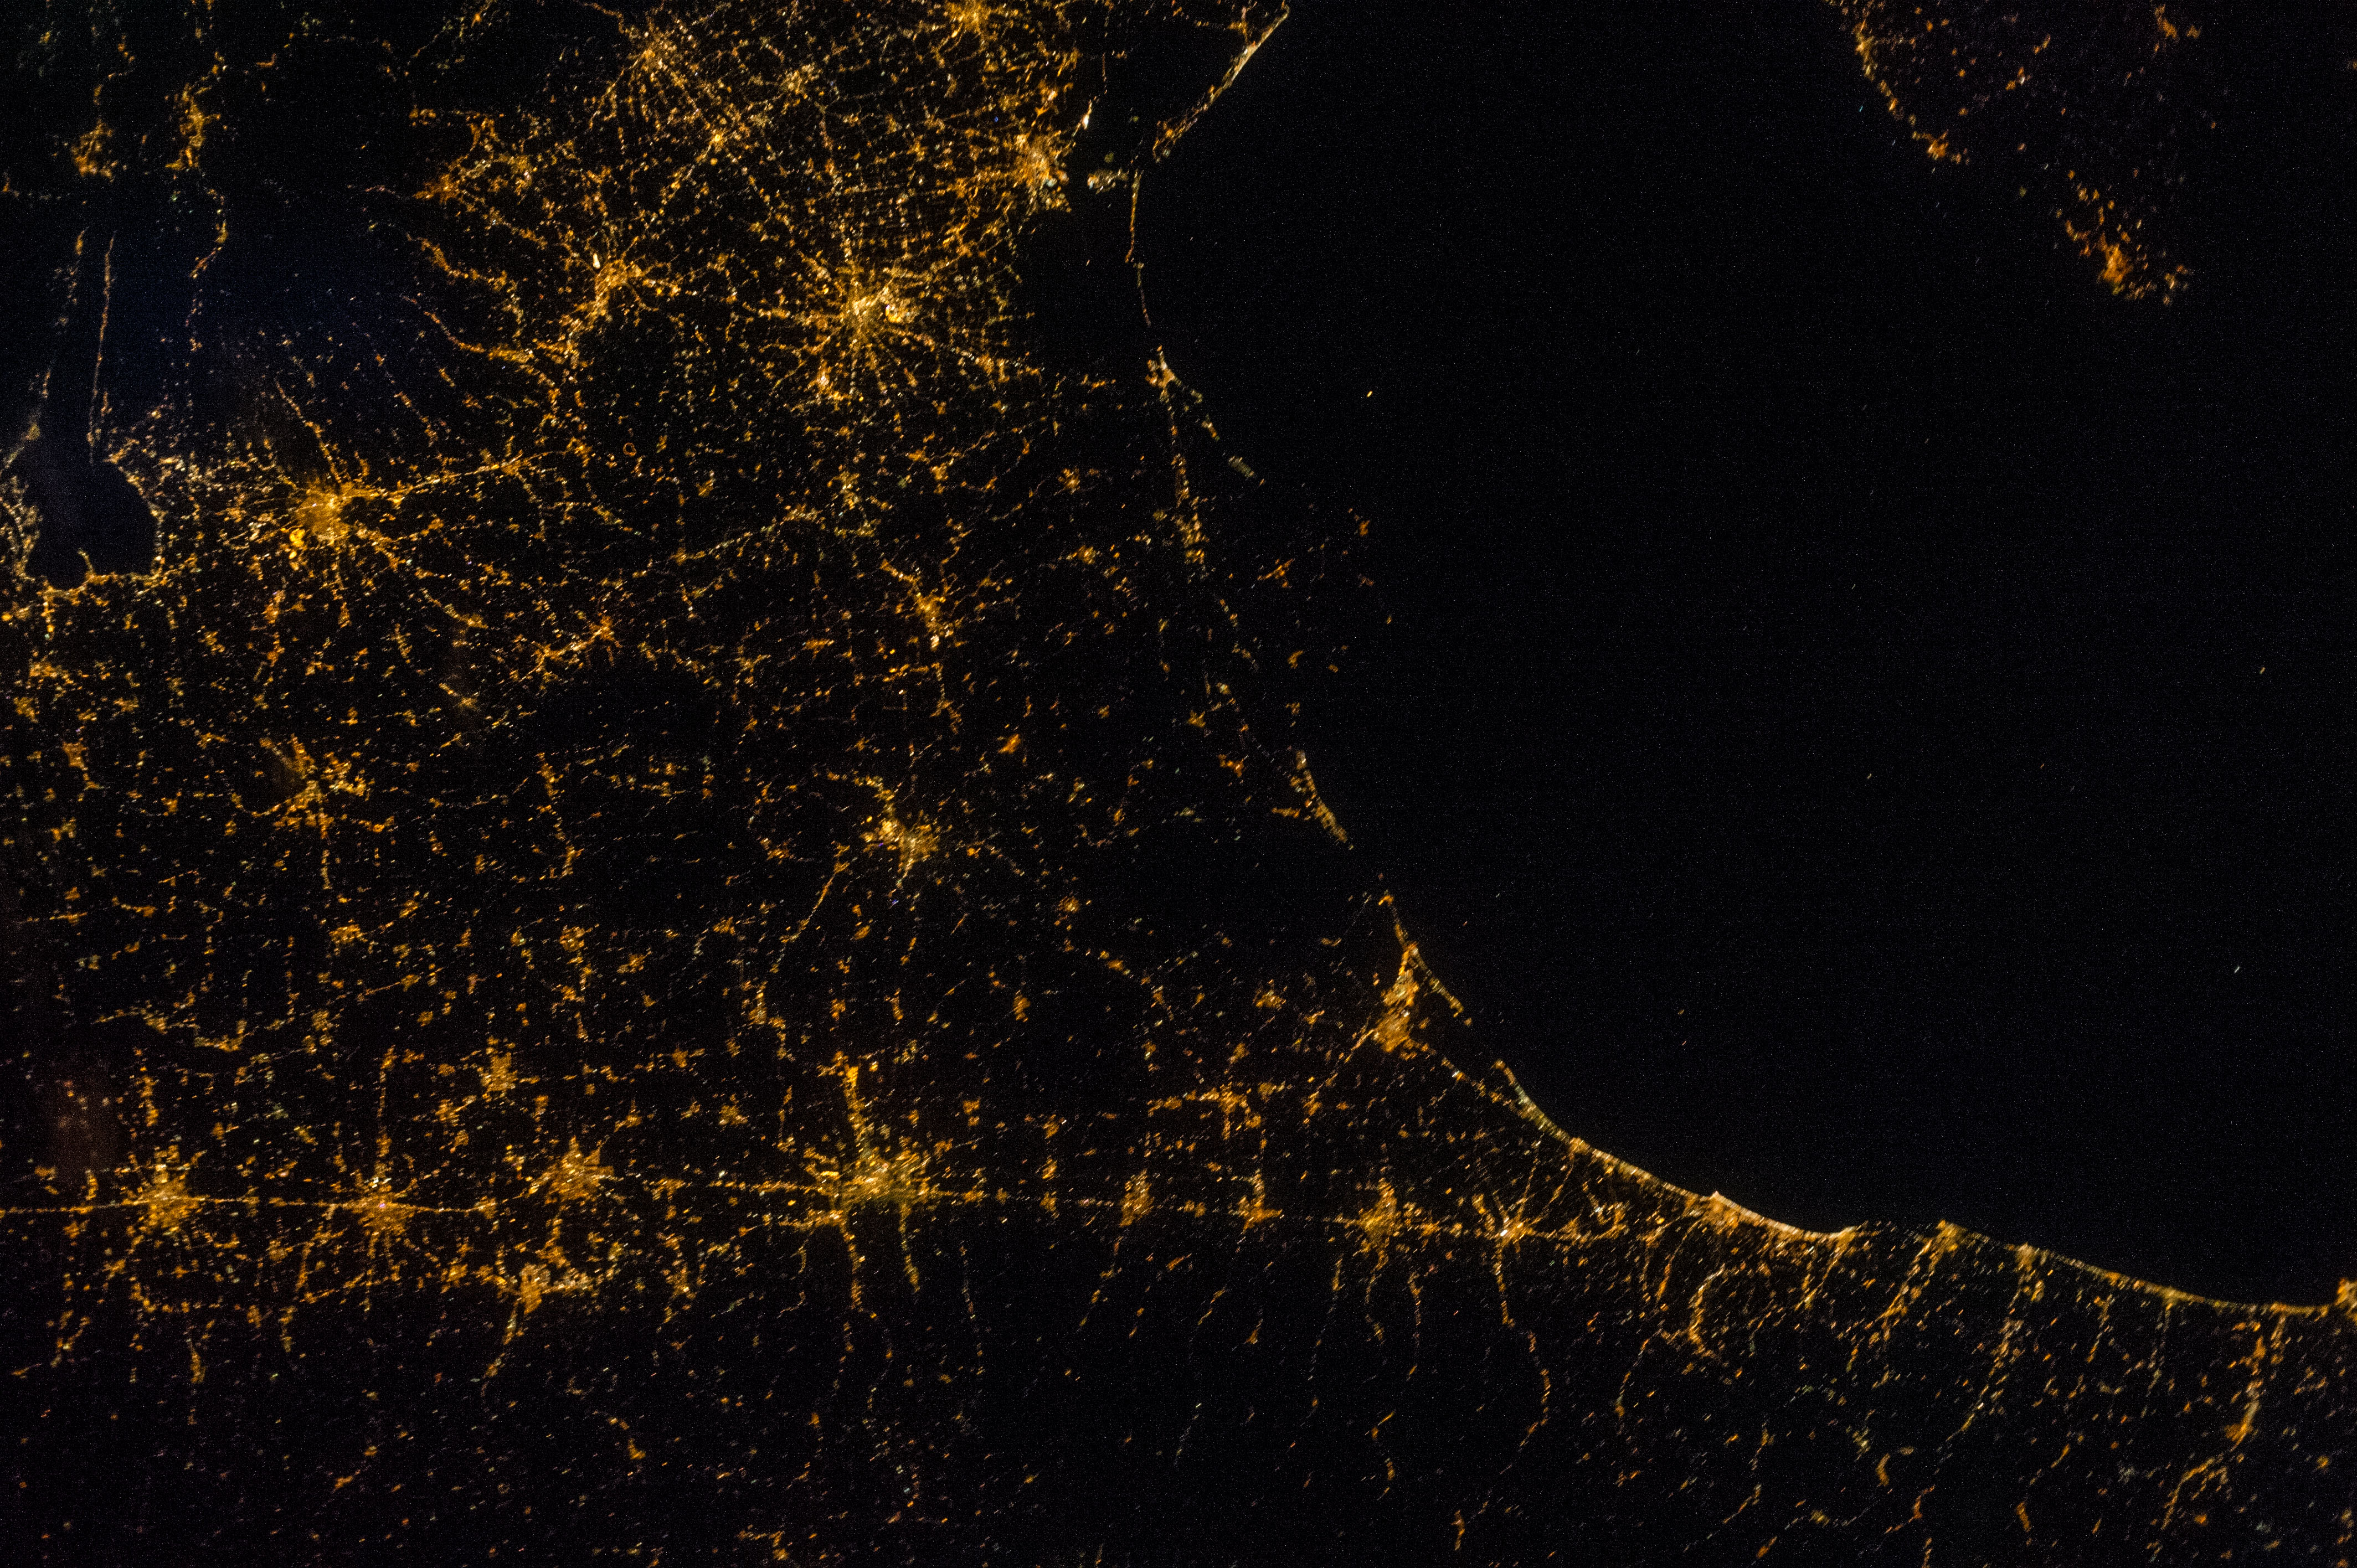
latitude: 45.4
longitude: 11.9
